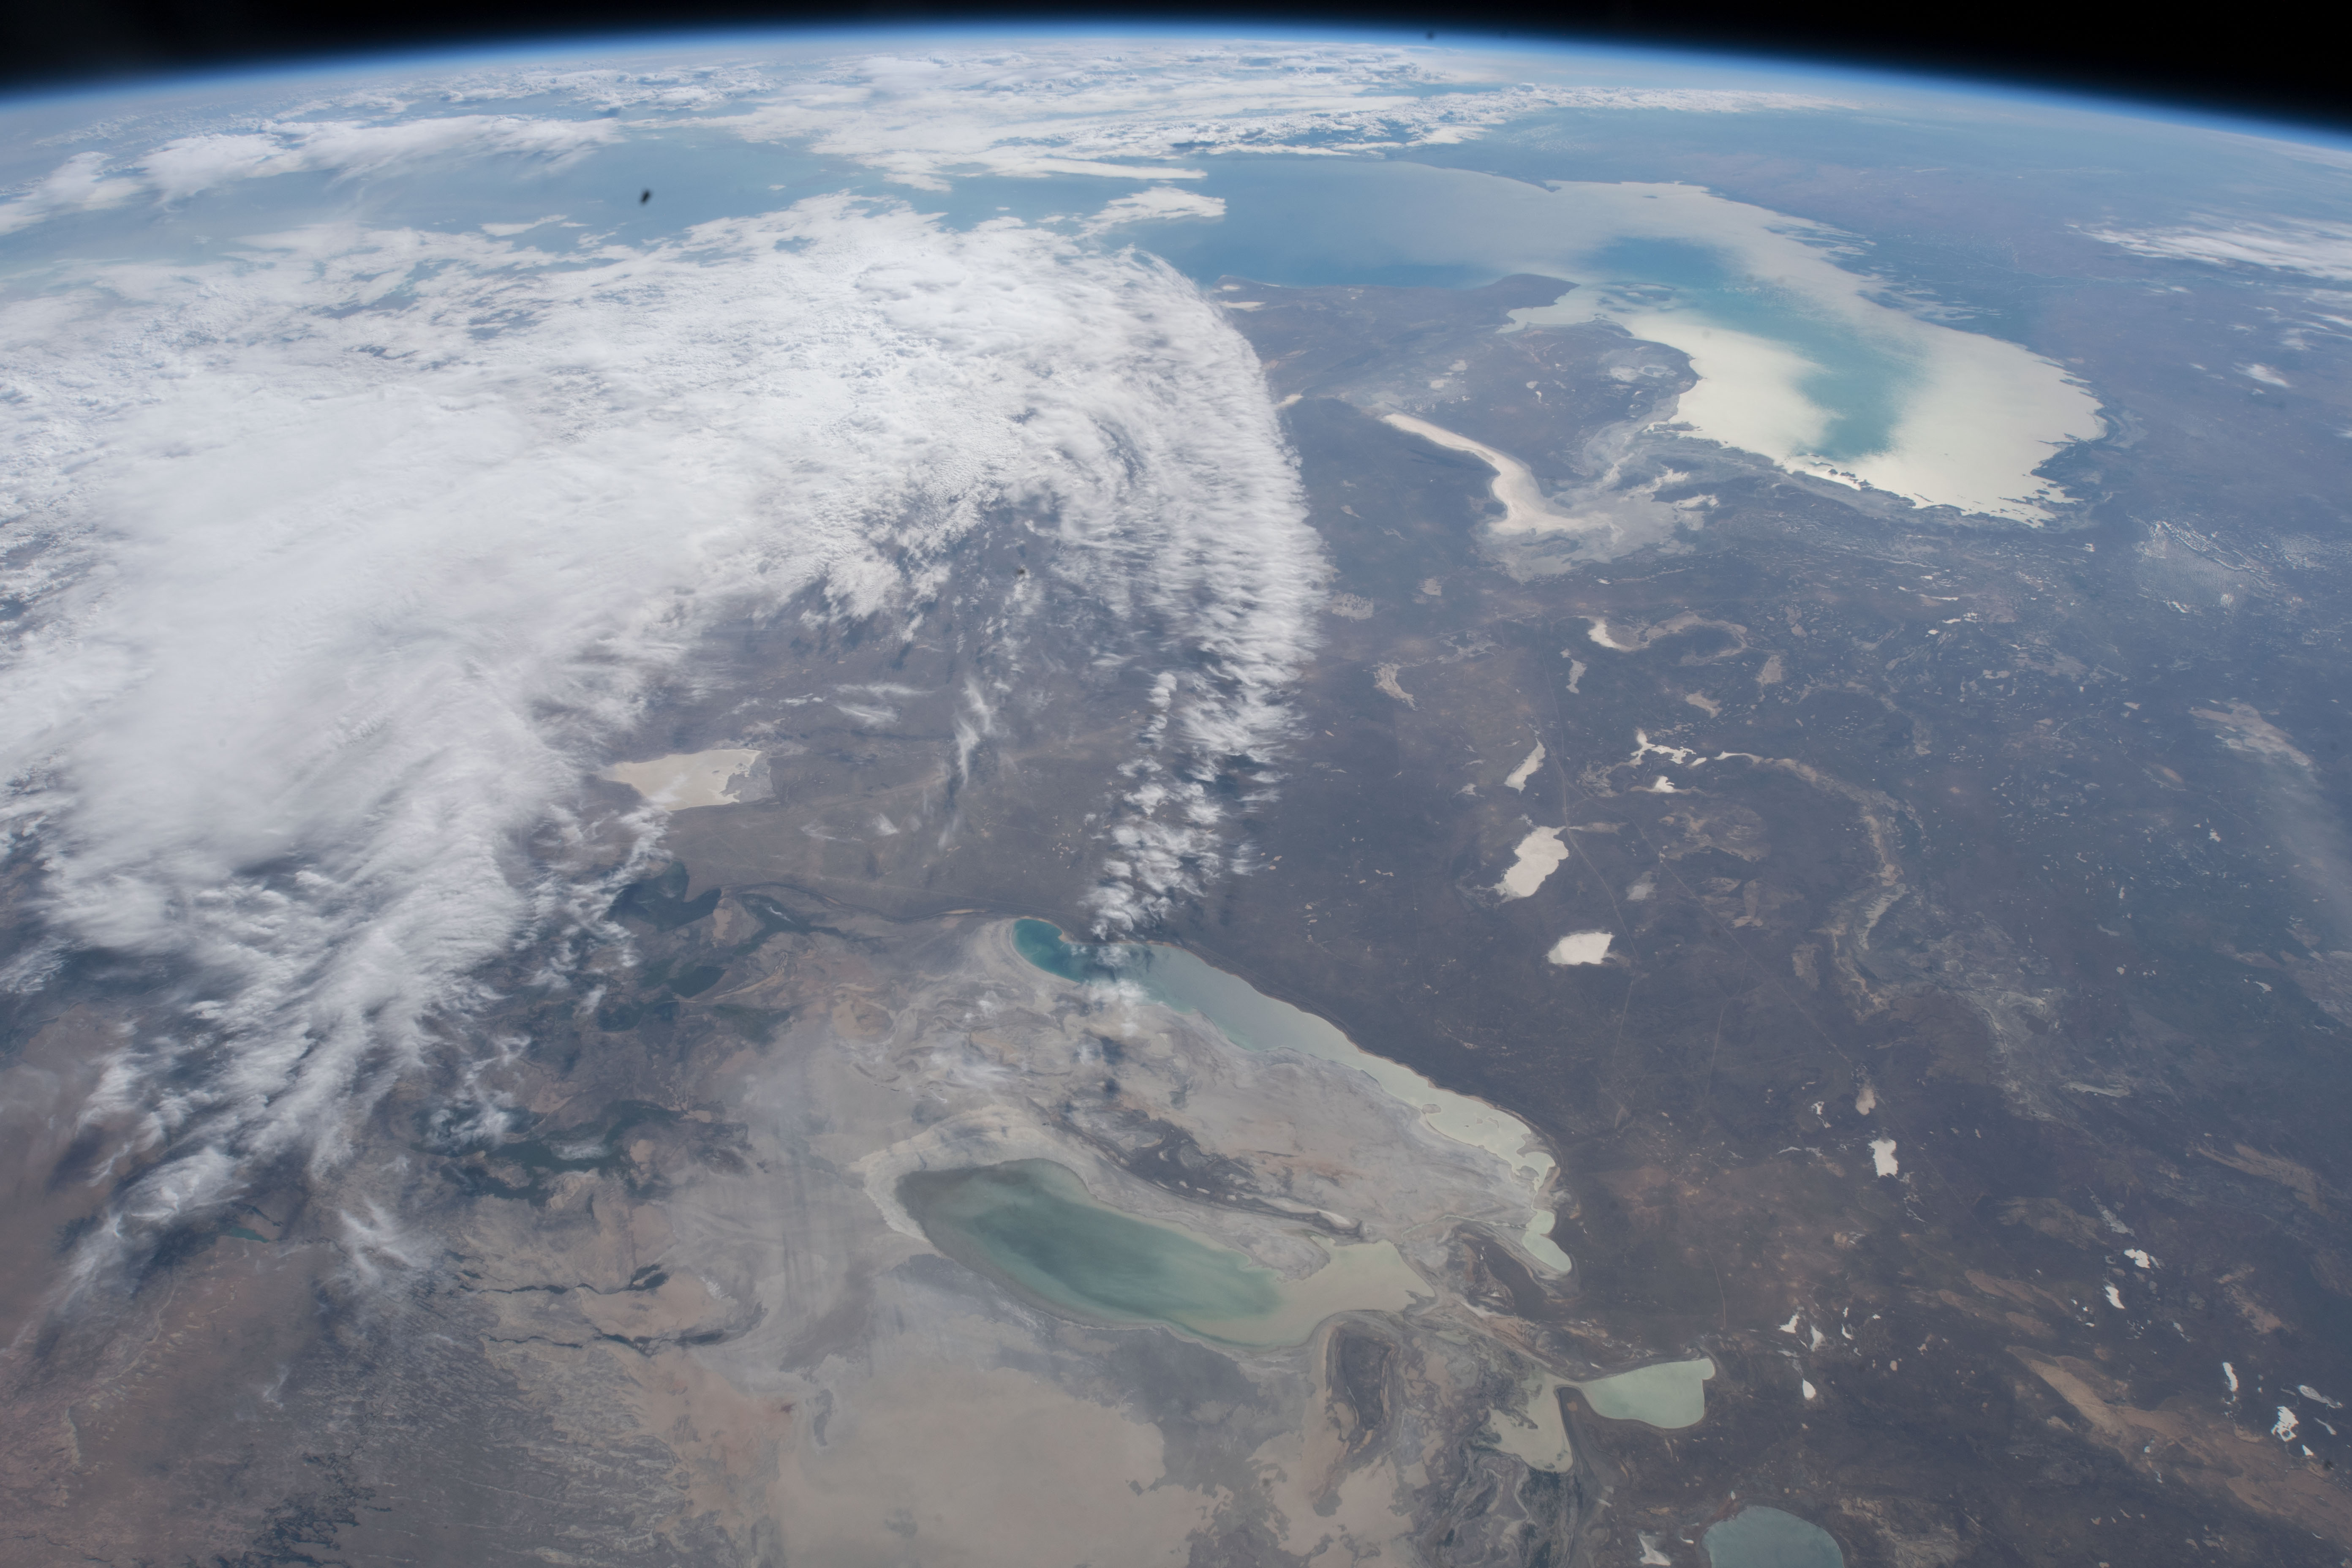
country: UZBEKISTAN
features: ARAL SEA, BARSAKELMES LAKE, QIZILQUM DESERT, AKTOBE, EARTH LIMB
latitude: 45.2
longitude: 57.3
